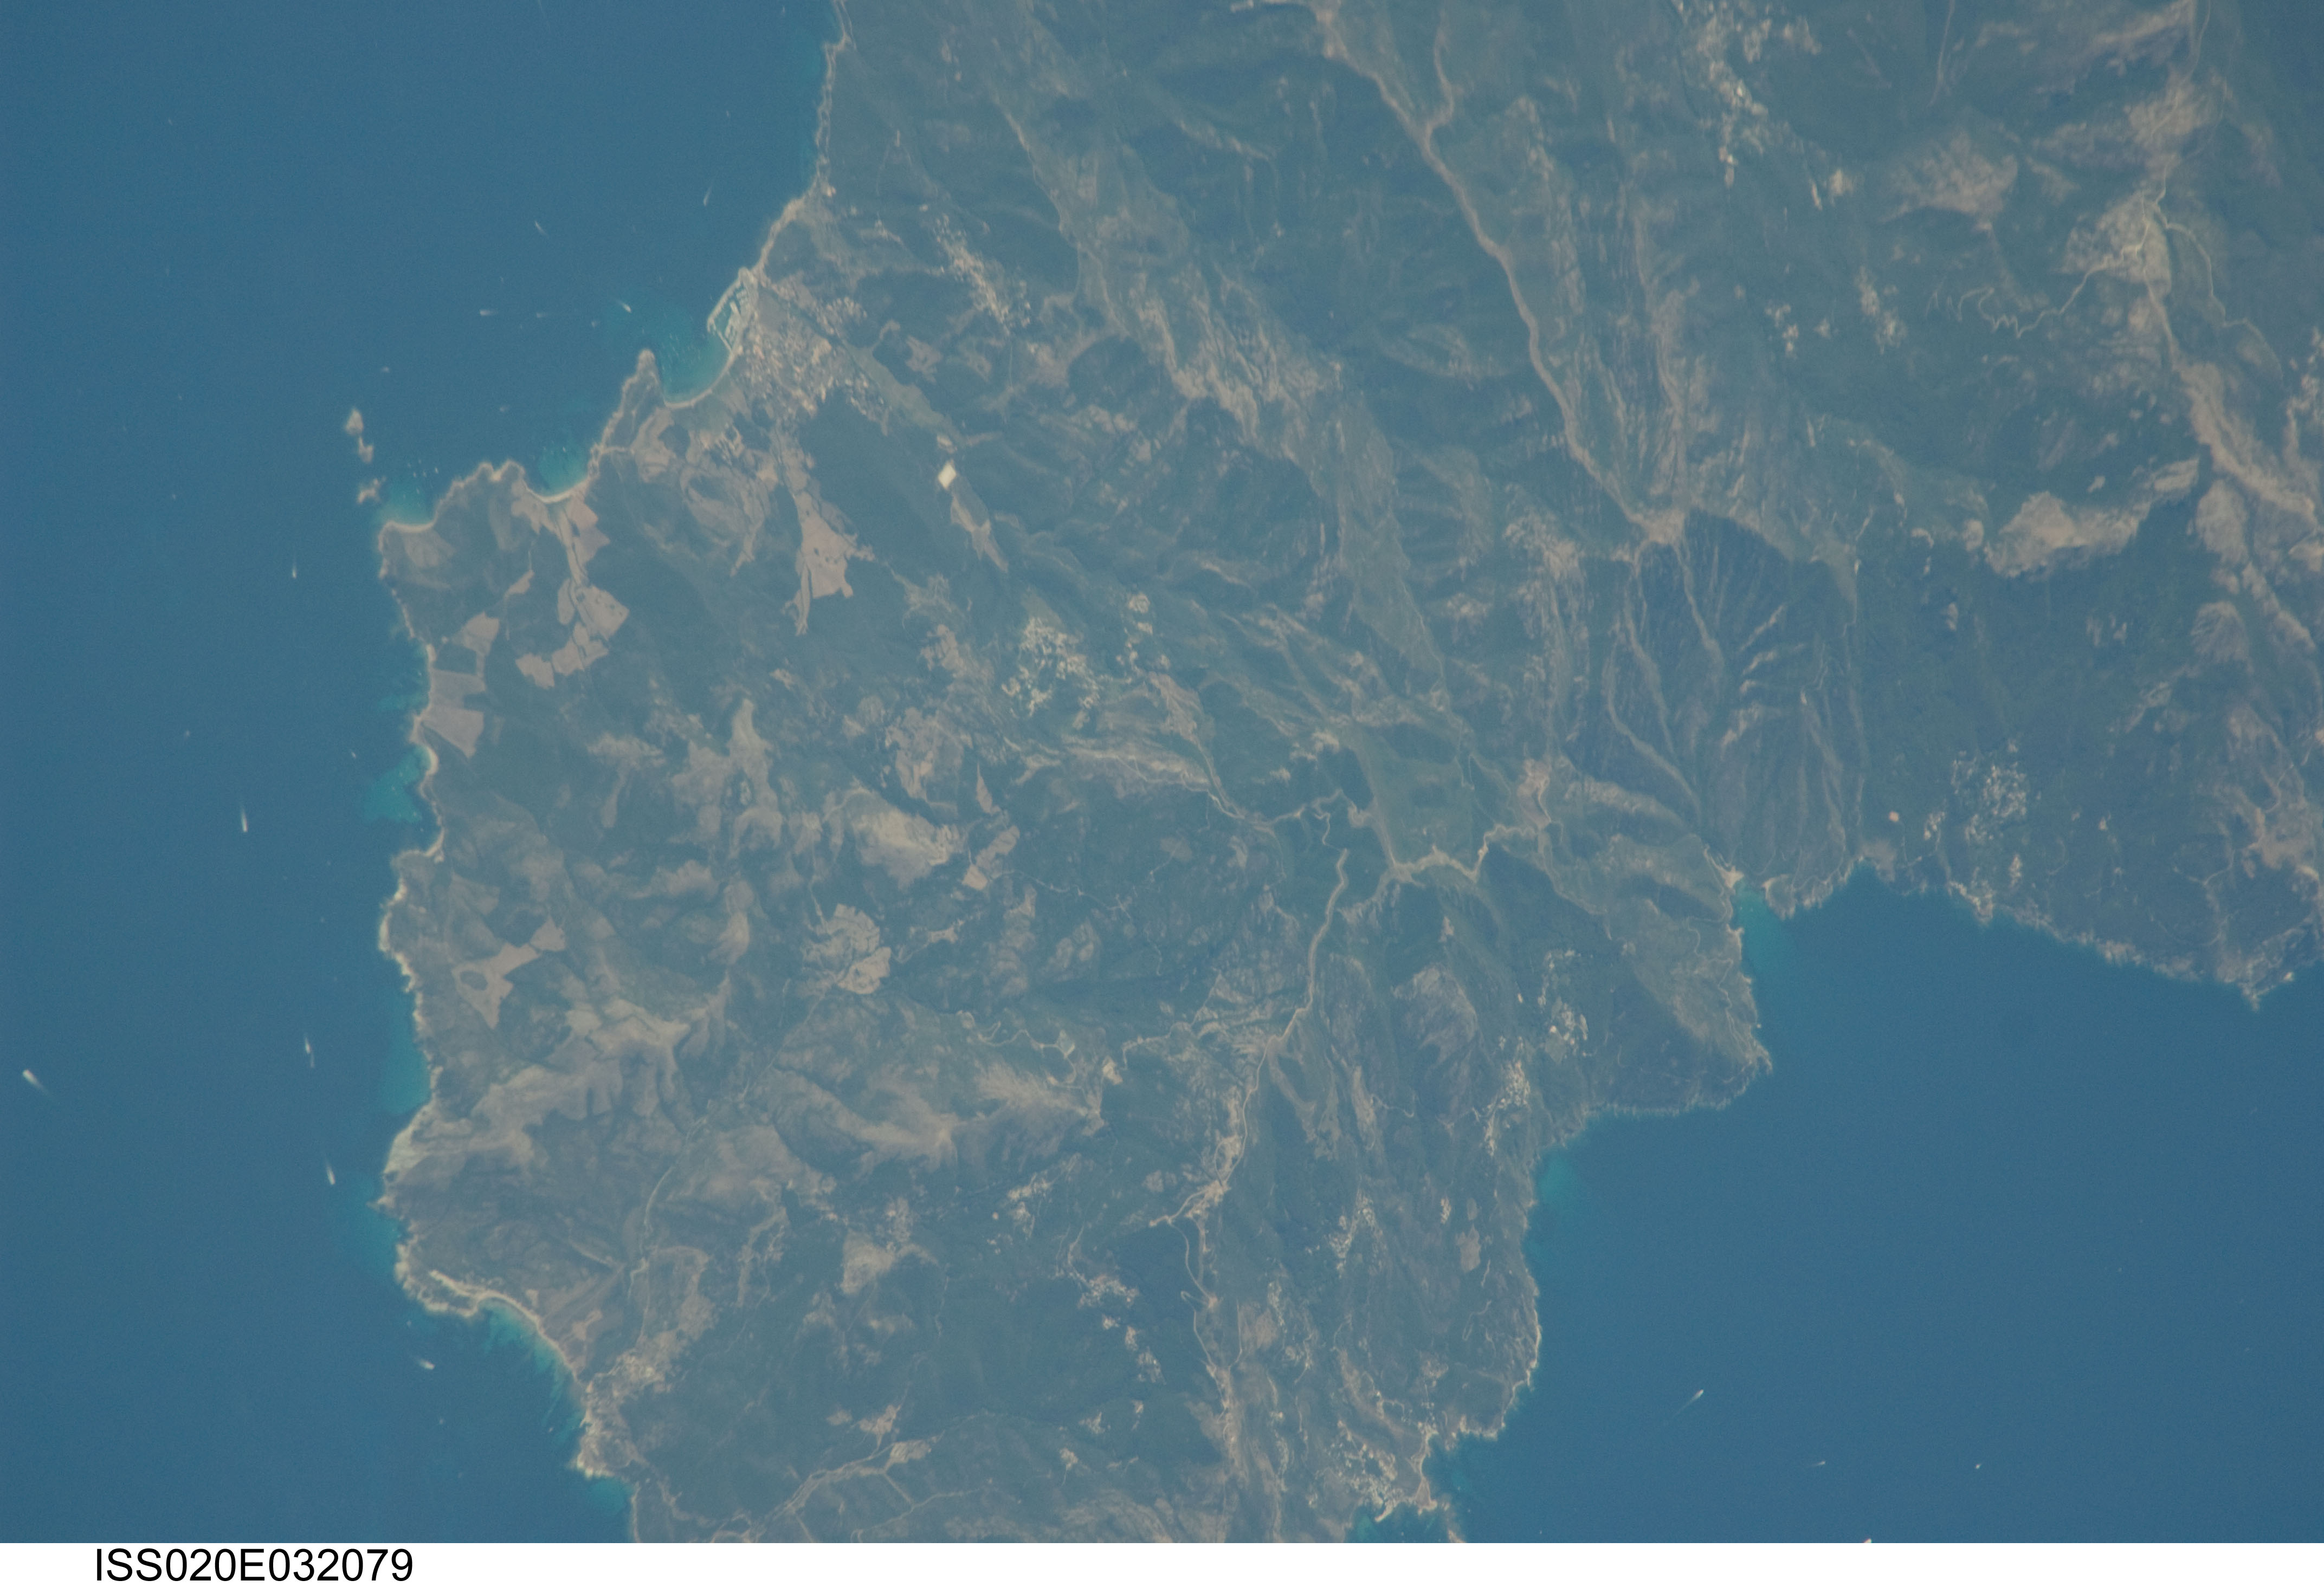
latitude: 43.0
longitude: 9.4
